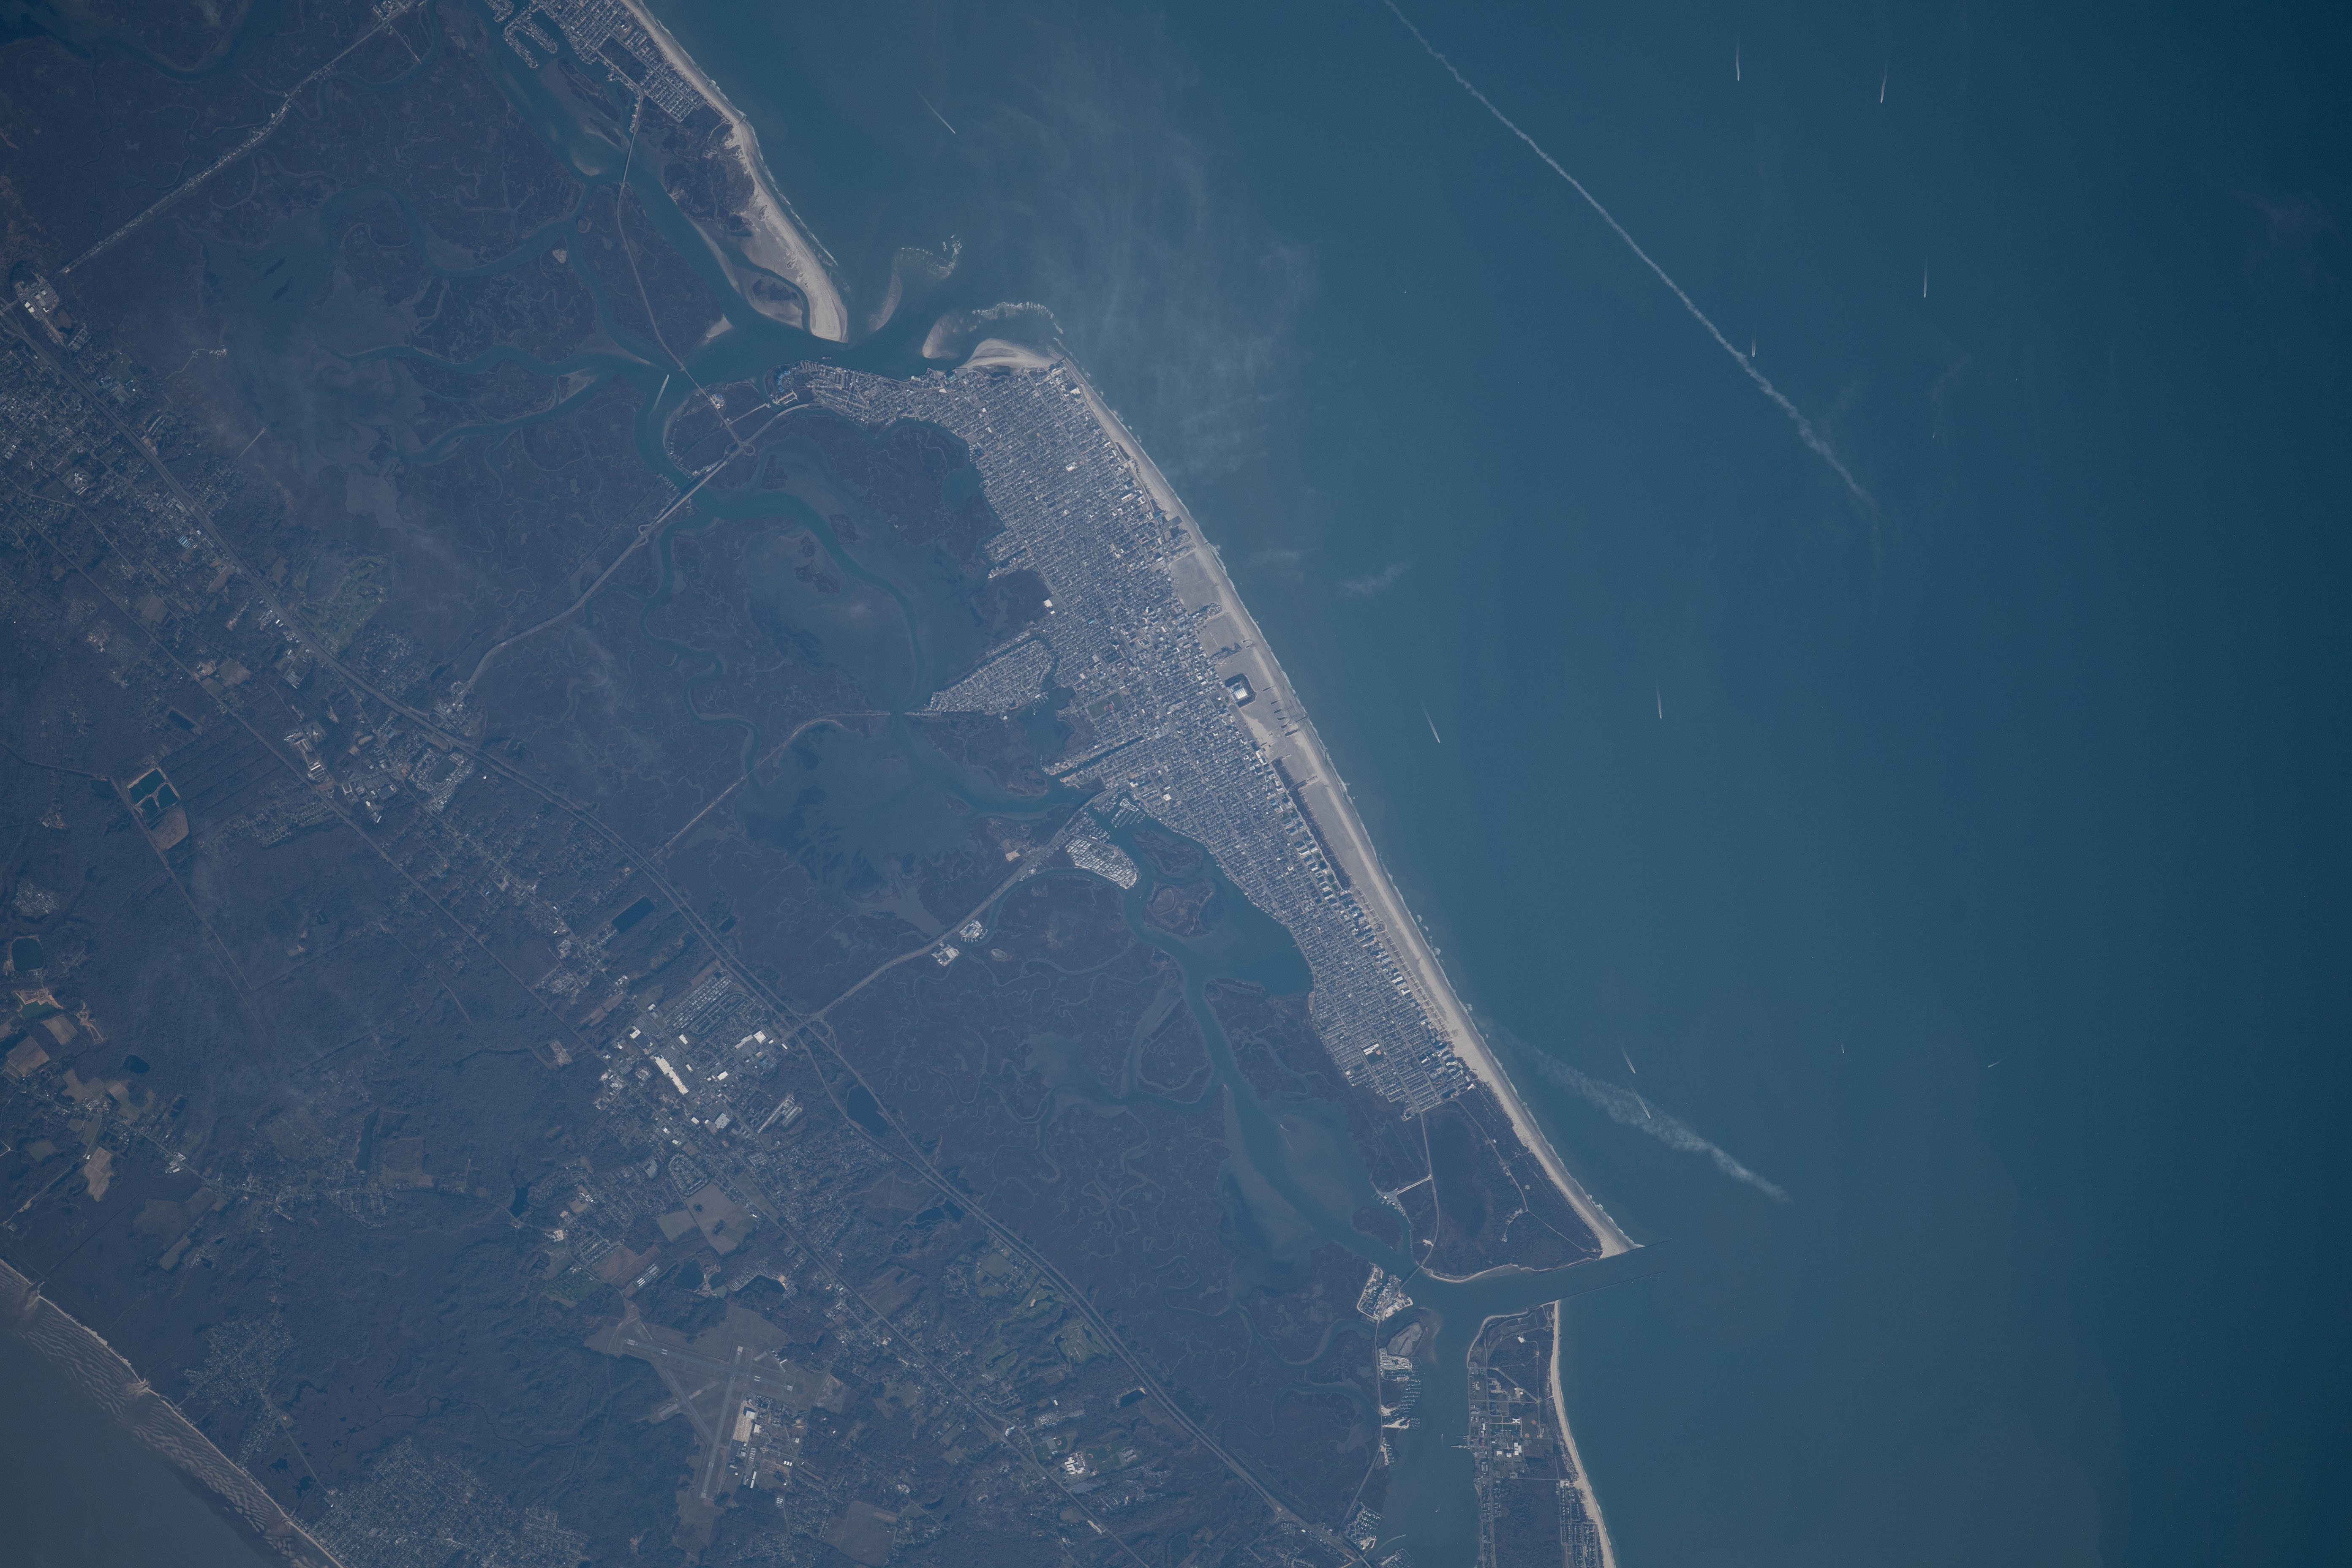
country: USA-NEW JERSEY
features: STONE HARBOR POINT, ATLANTIC OCEAN
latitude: 39.0
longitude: -74.8
